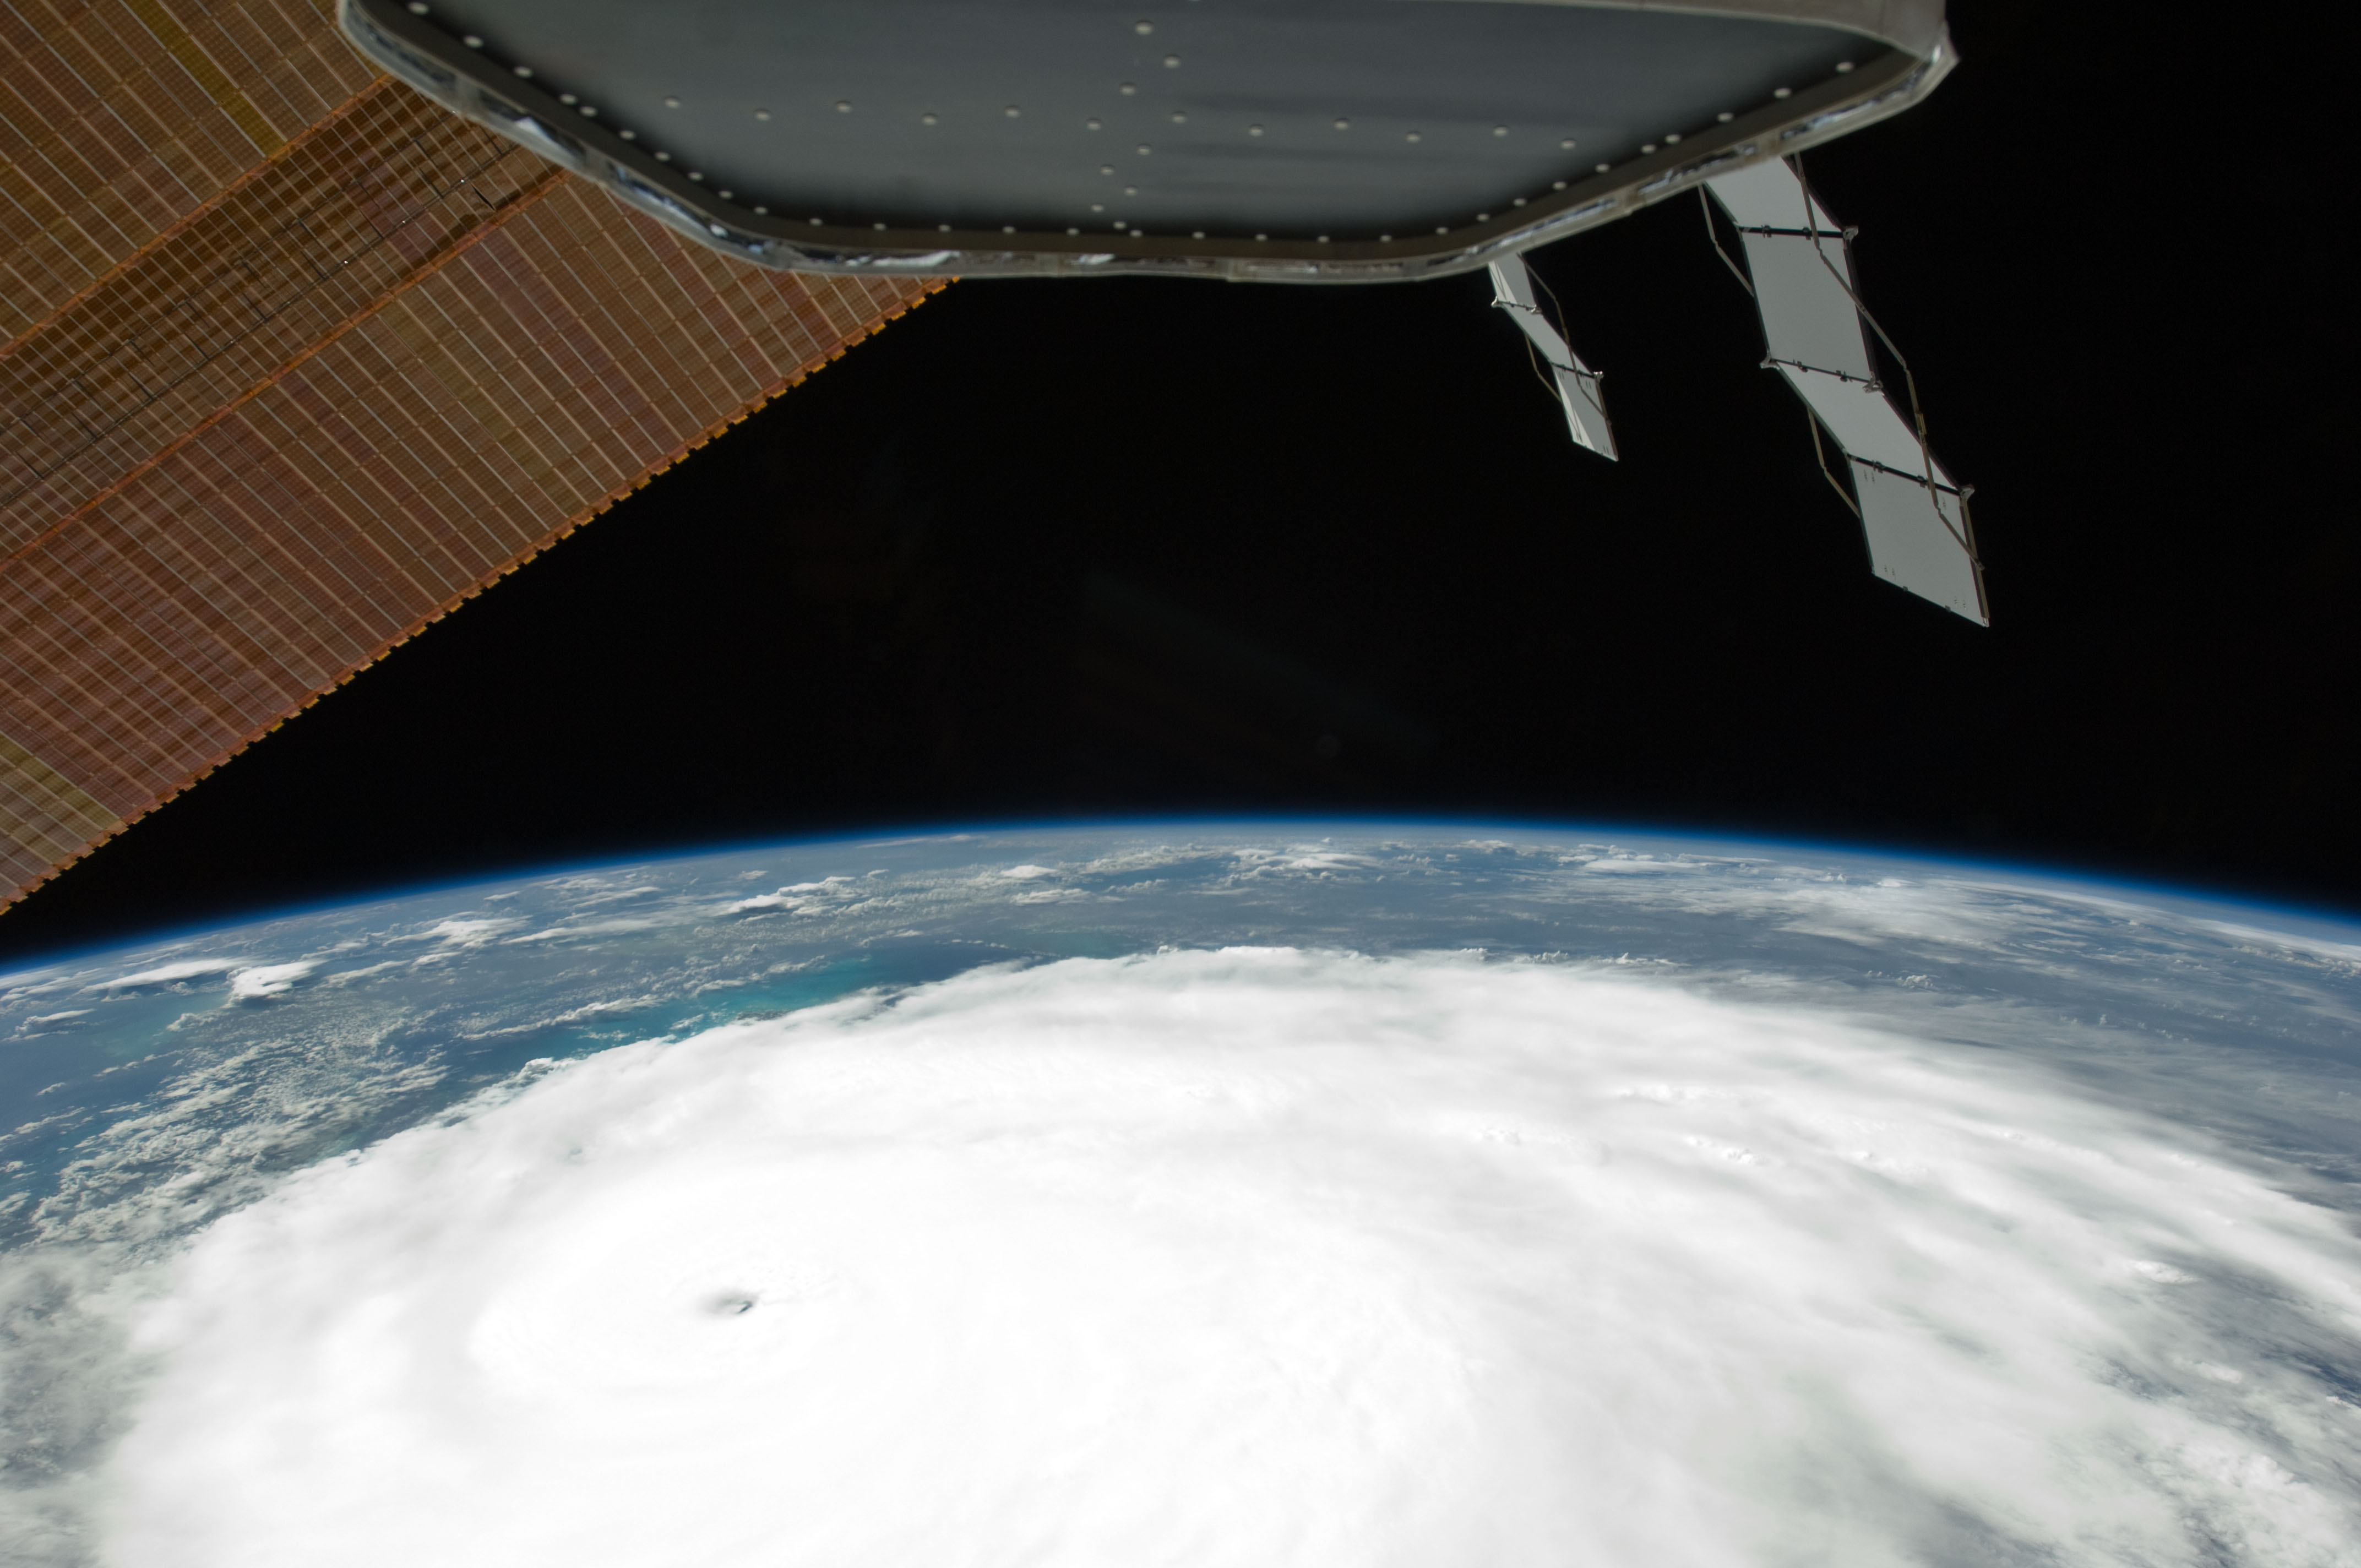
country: BAHAMAS
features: PAN-HURRICANE IRENE, EYE, ATLANTIC O., STORM BANDS, ISS
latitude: 23.5
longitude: -74.5
